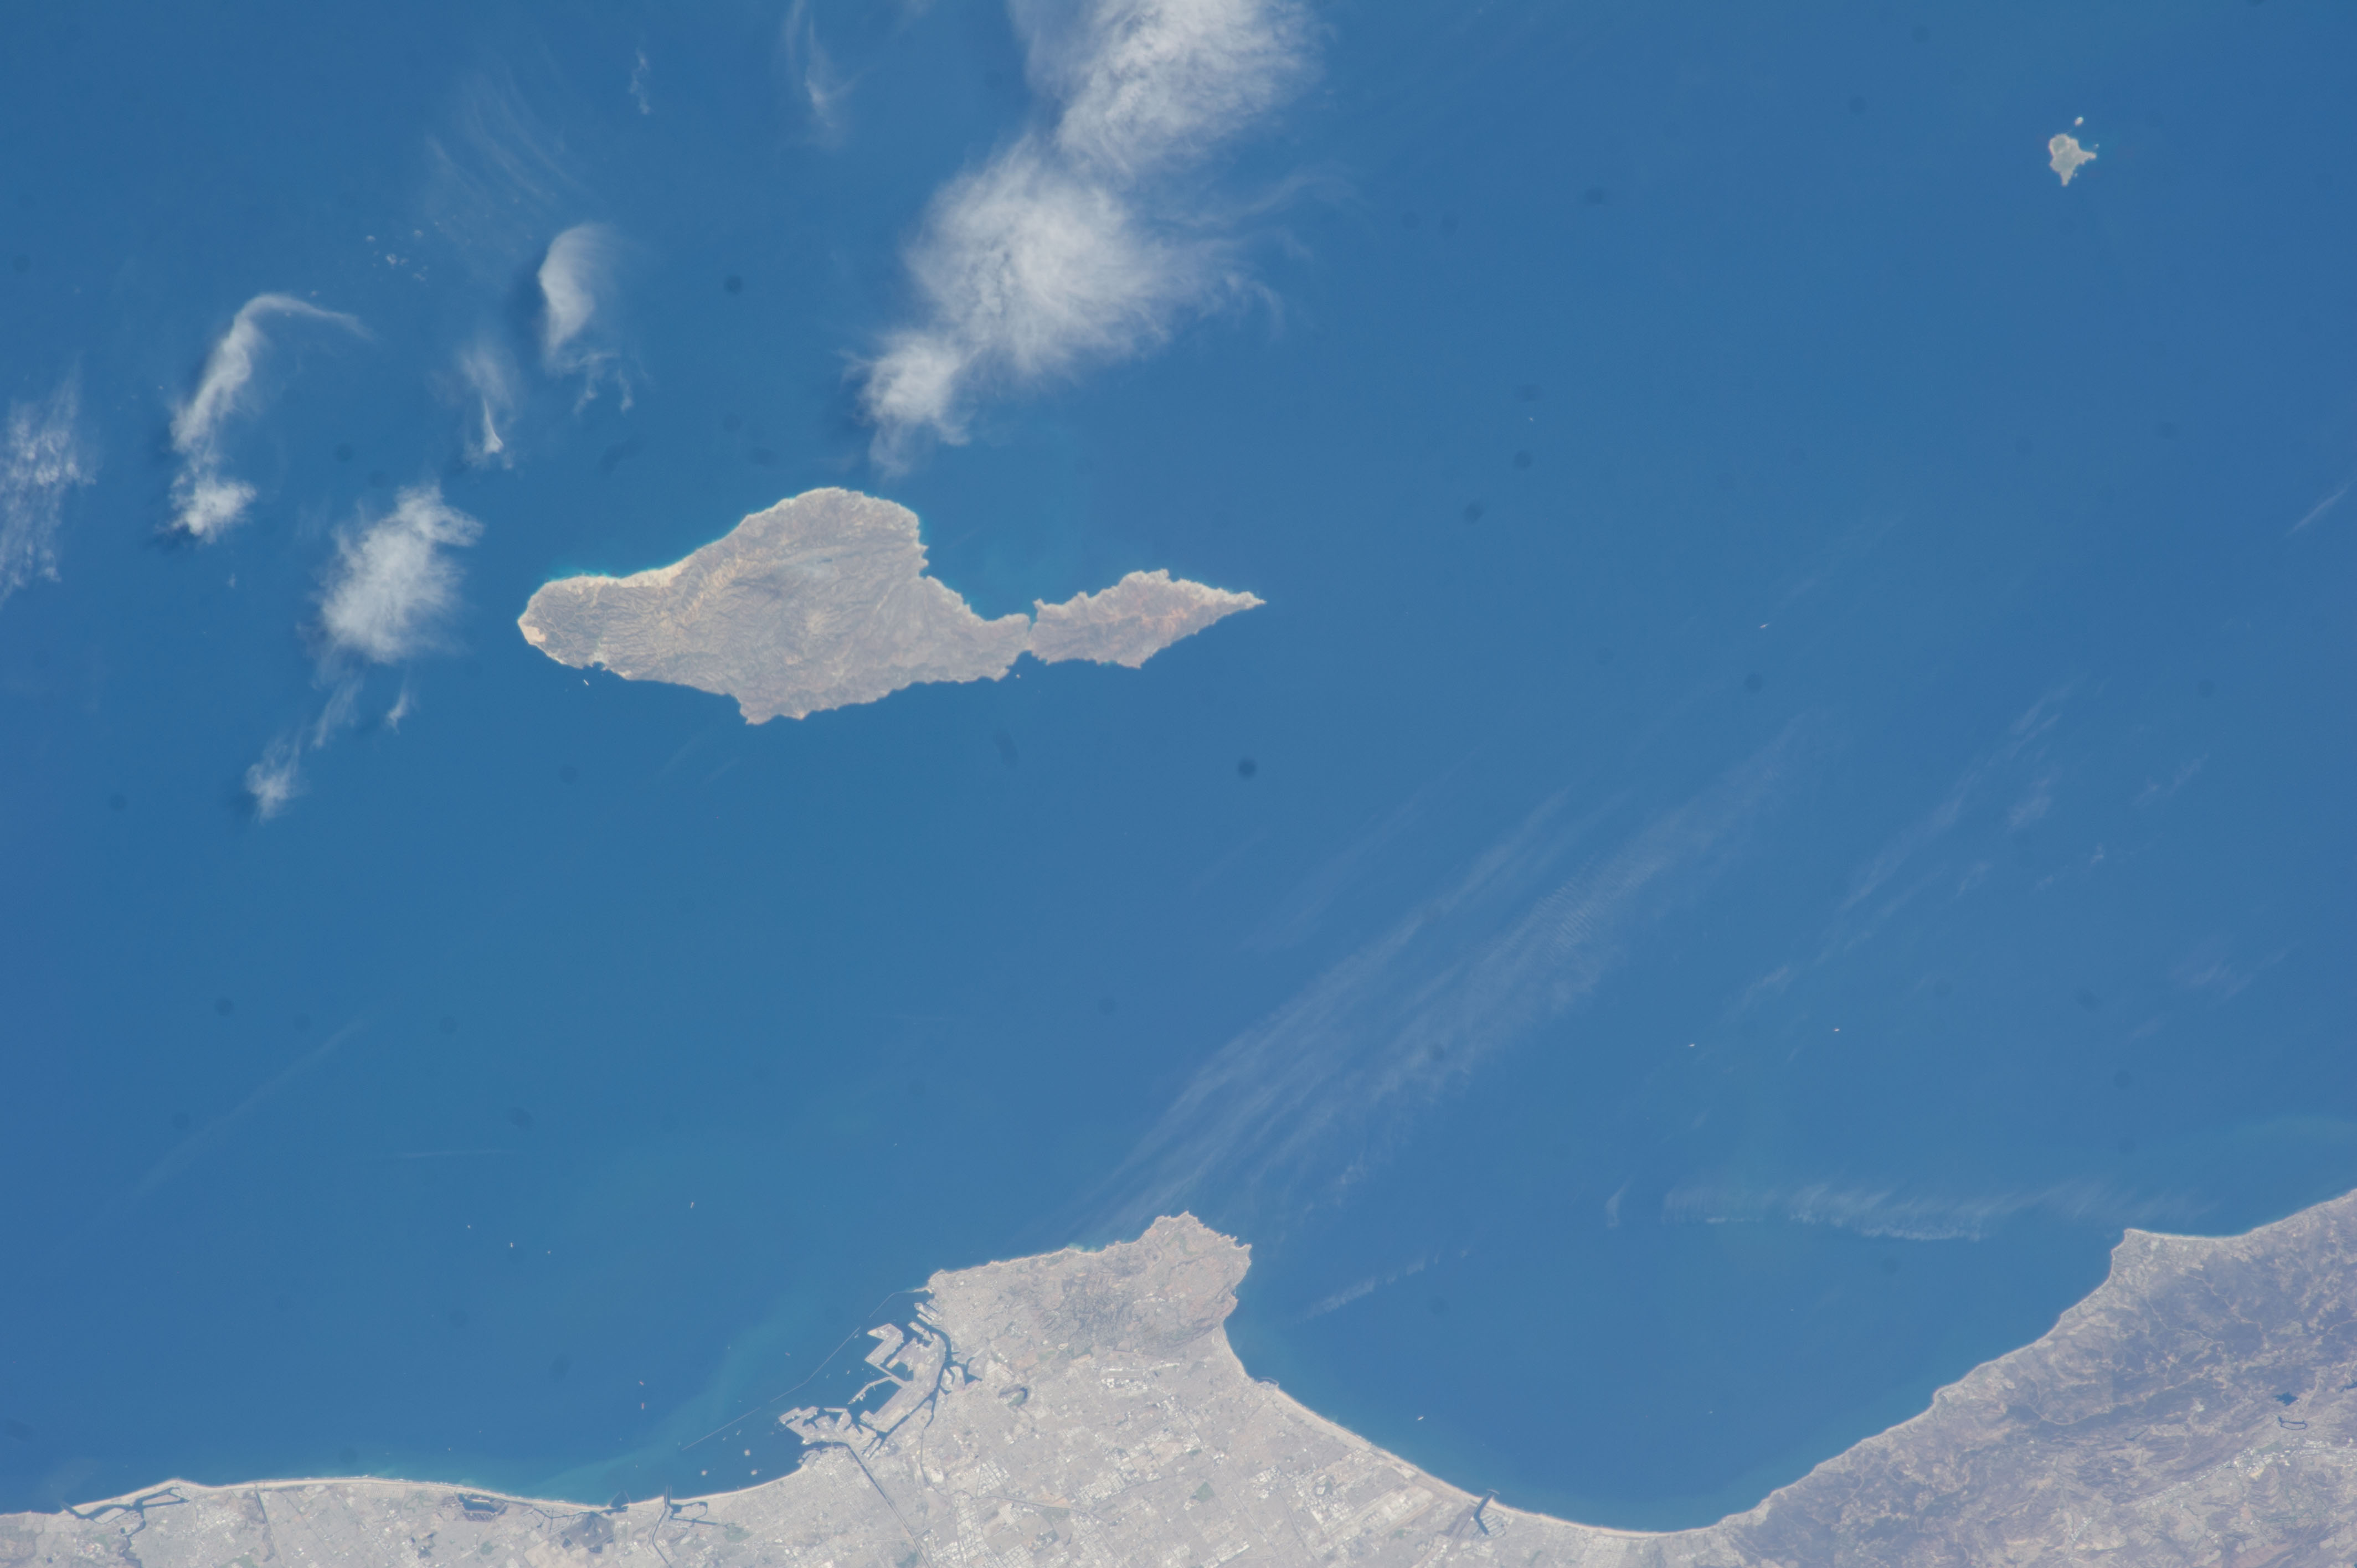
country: USA-CALIFORNIA
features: LOS ANGELES METRO AREA, ANGELES NATIONAL FOREST, PORT O' CALL VILLAGE, CATALINA ISLAND
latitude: 33.5
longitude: -118.5
